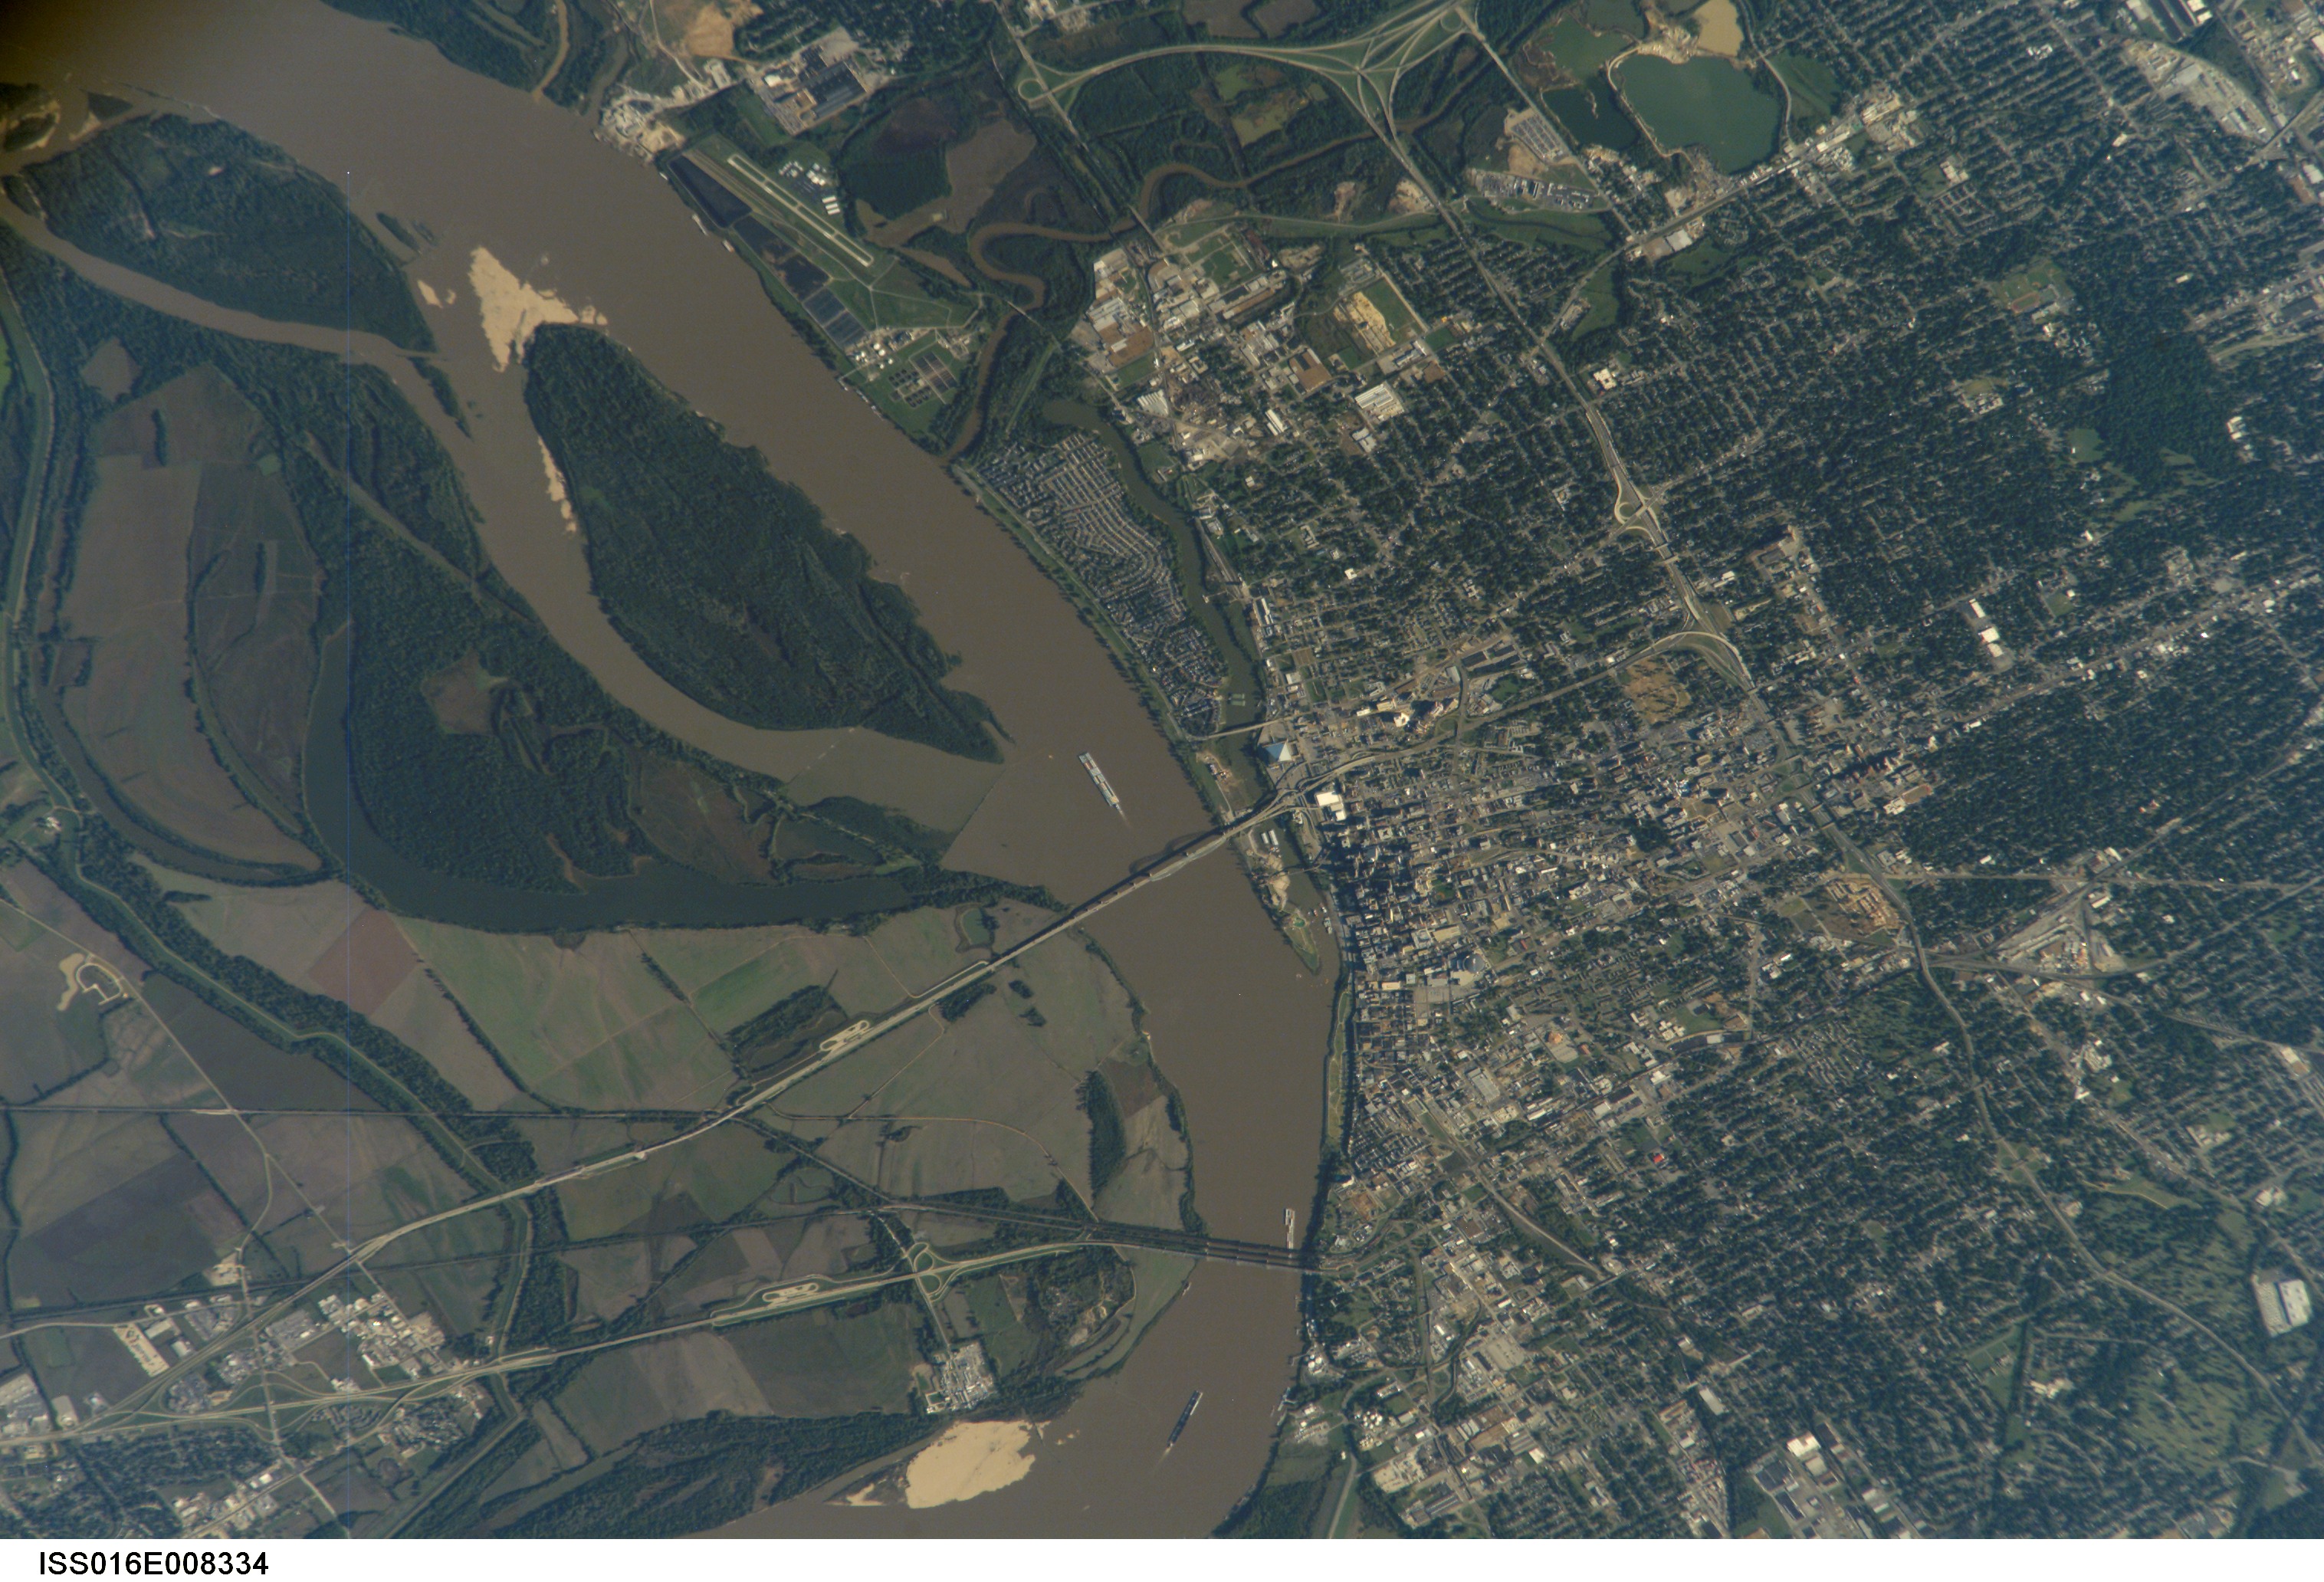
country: USA-TENNESSEE
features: MEMPHIS, MISSISSIPPI R., BRIDGES
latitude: 35.1
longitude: -90.1
